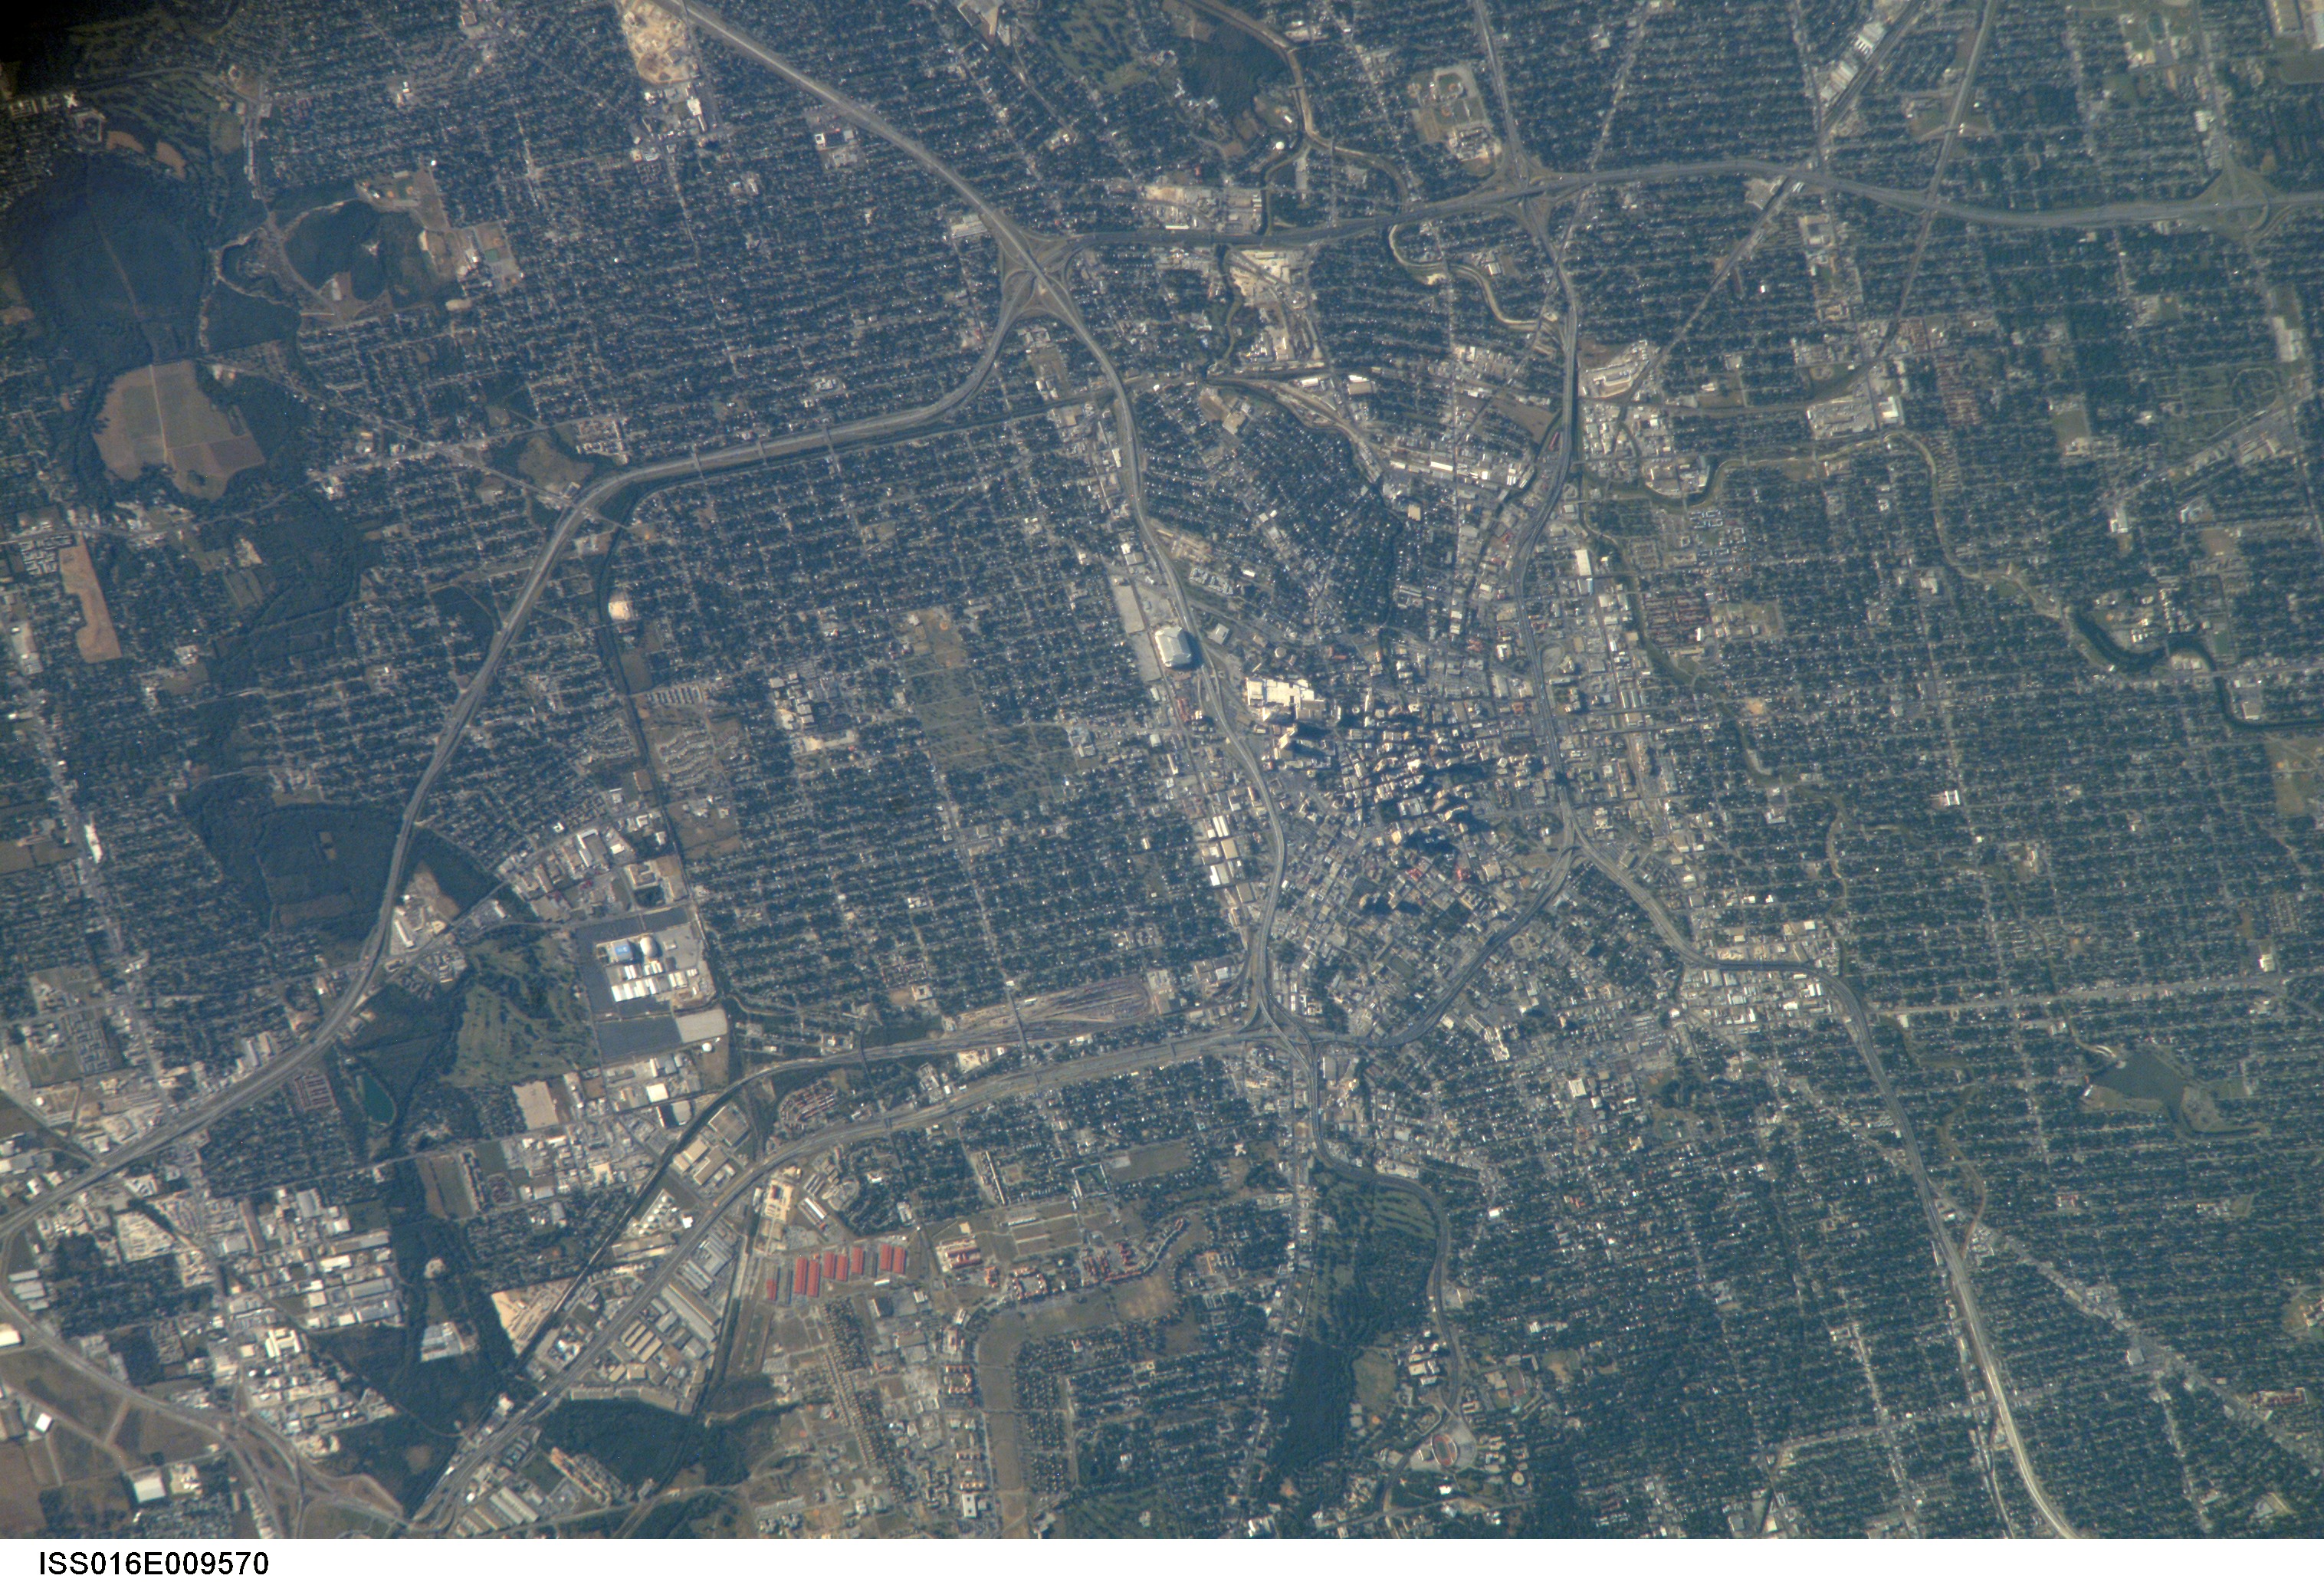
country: USA-TEXAS
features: SAN ANTONIO, CITY, ROADS
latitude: 29.4
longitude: -98.5
